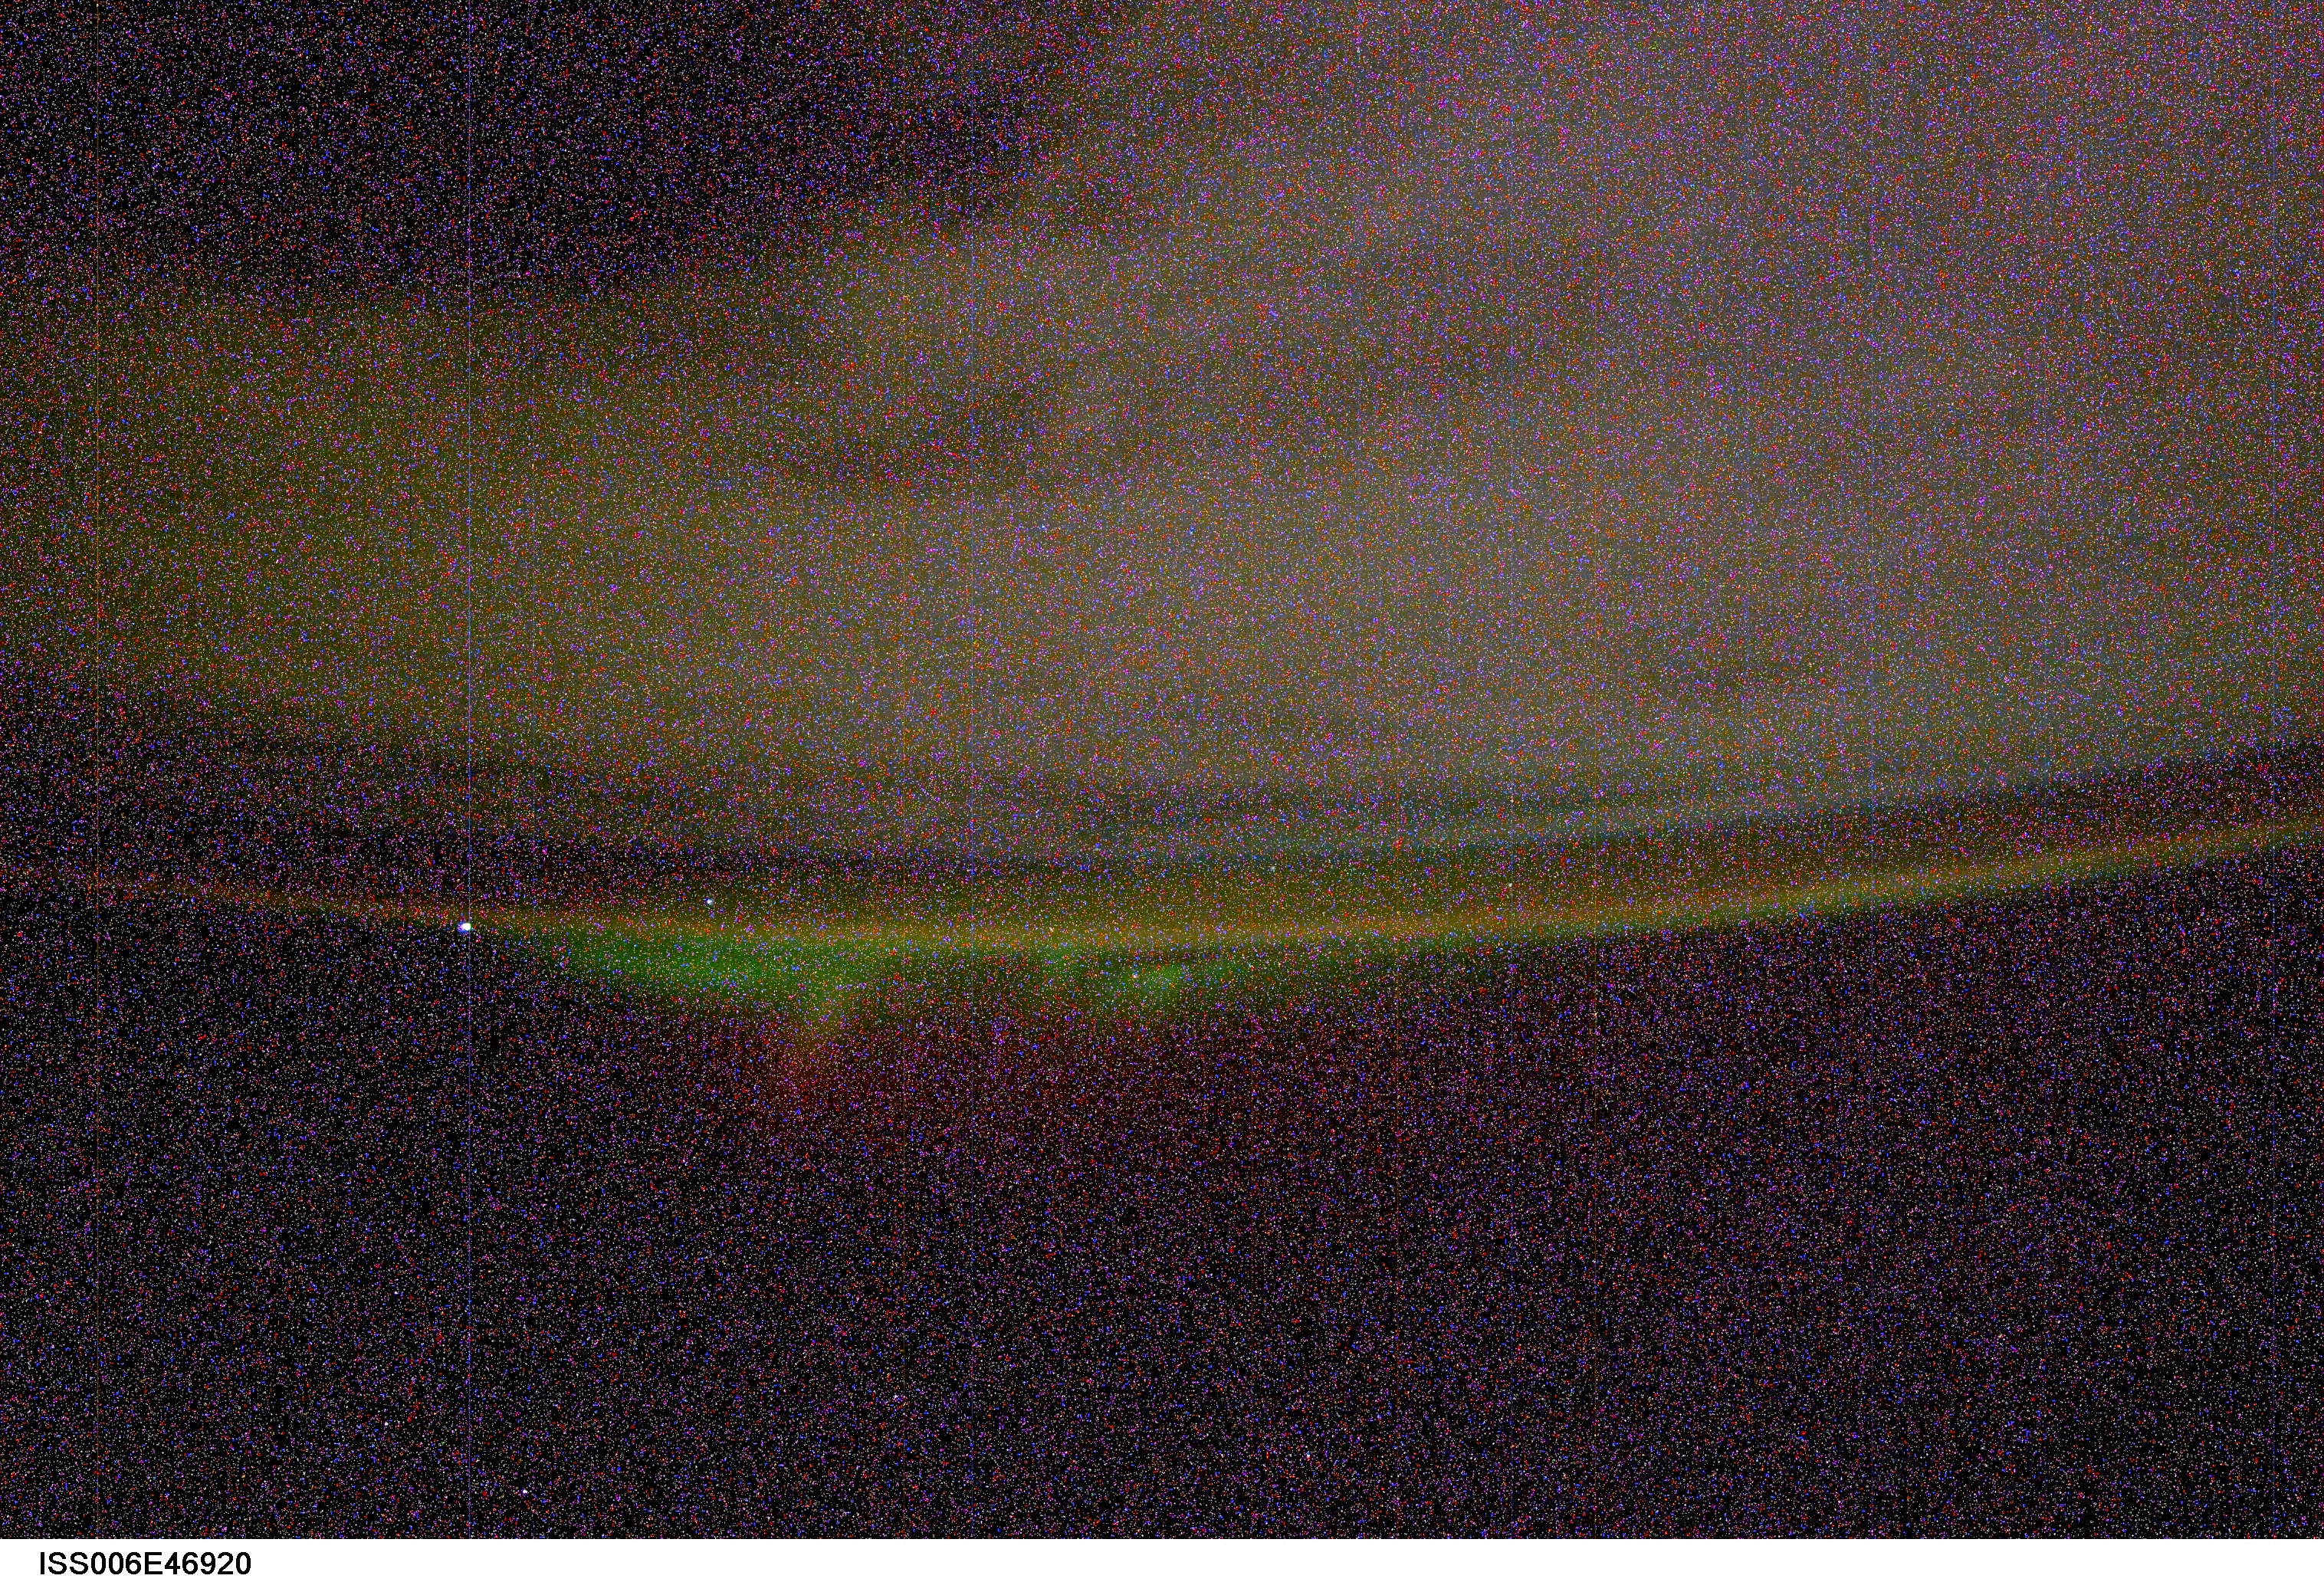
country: AURORA
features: AURORA AUSTRALIS, AIRGLOW
